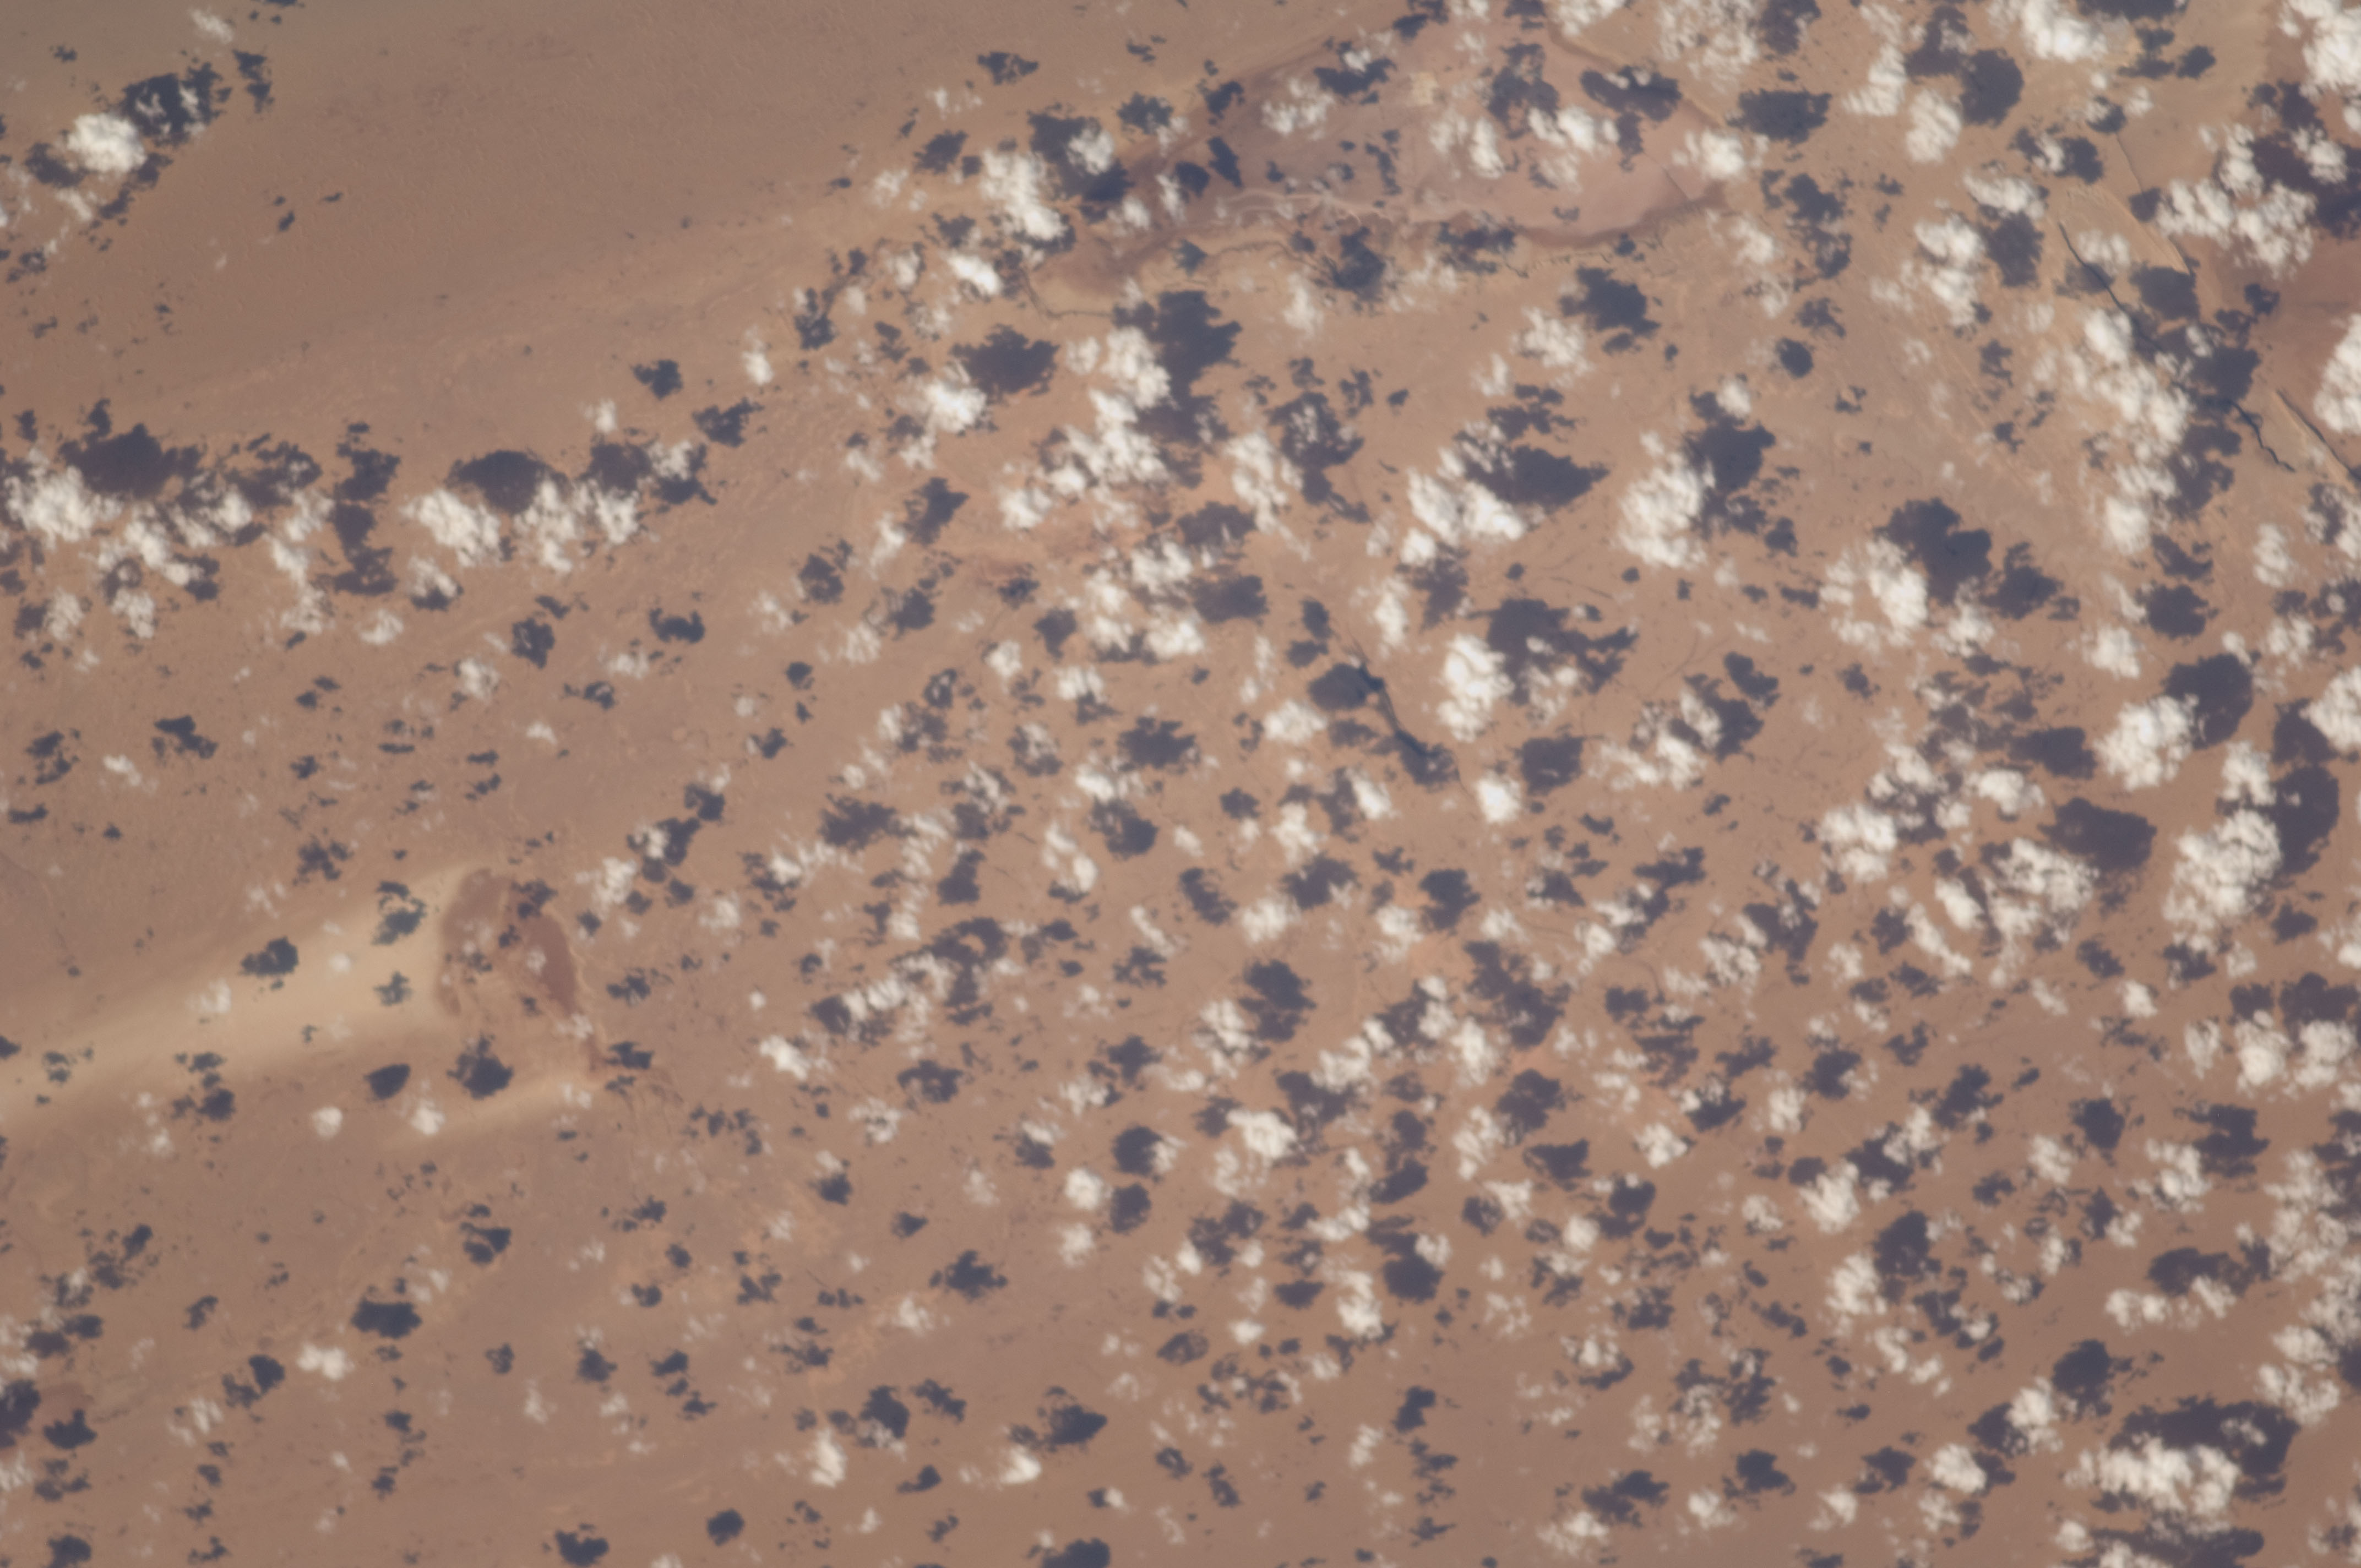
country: WESTERN SAHARA
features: EL AAIUN AREA, DESERT, DRY LAKE
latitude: 27.4
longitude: -12.9
